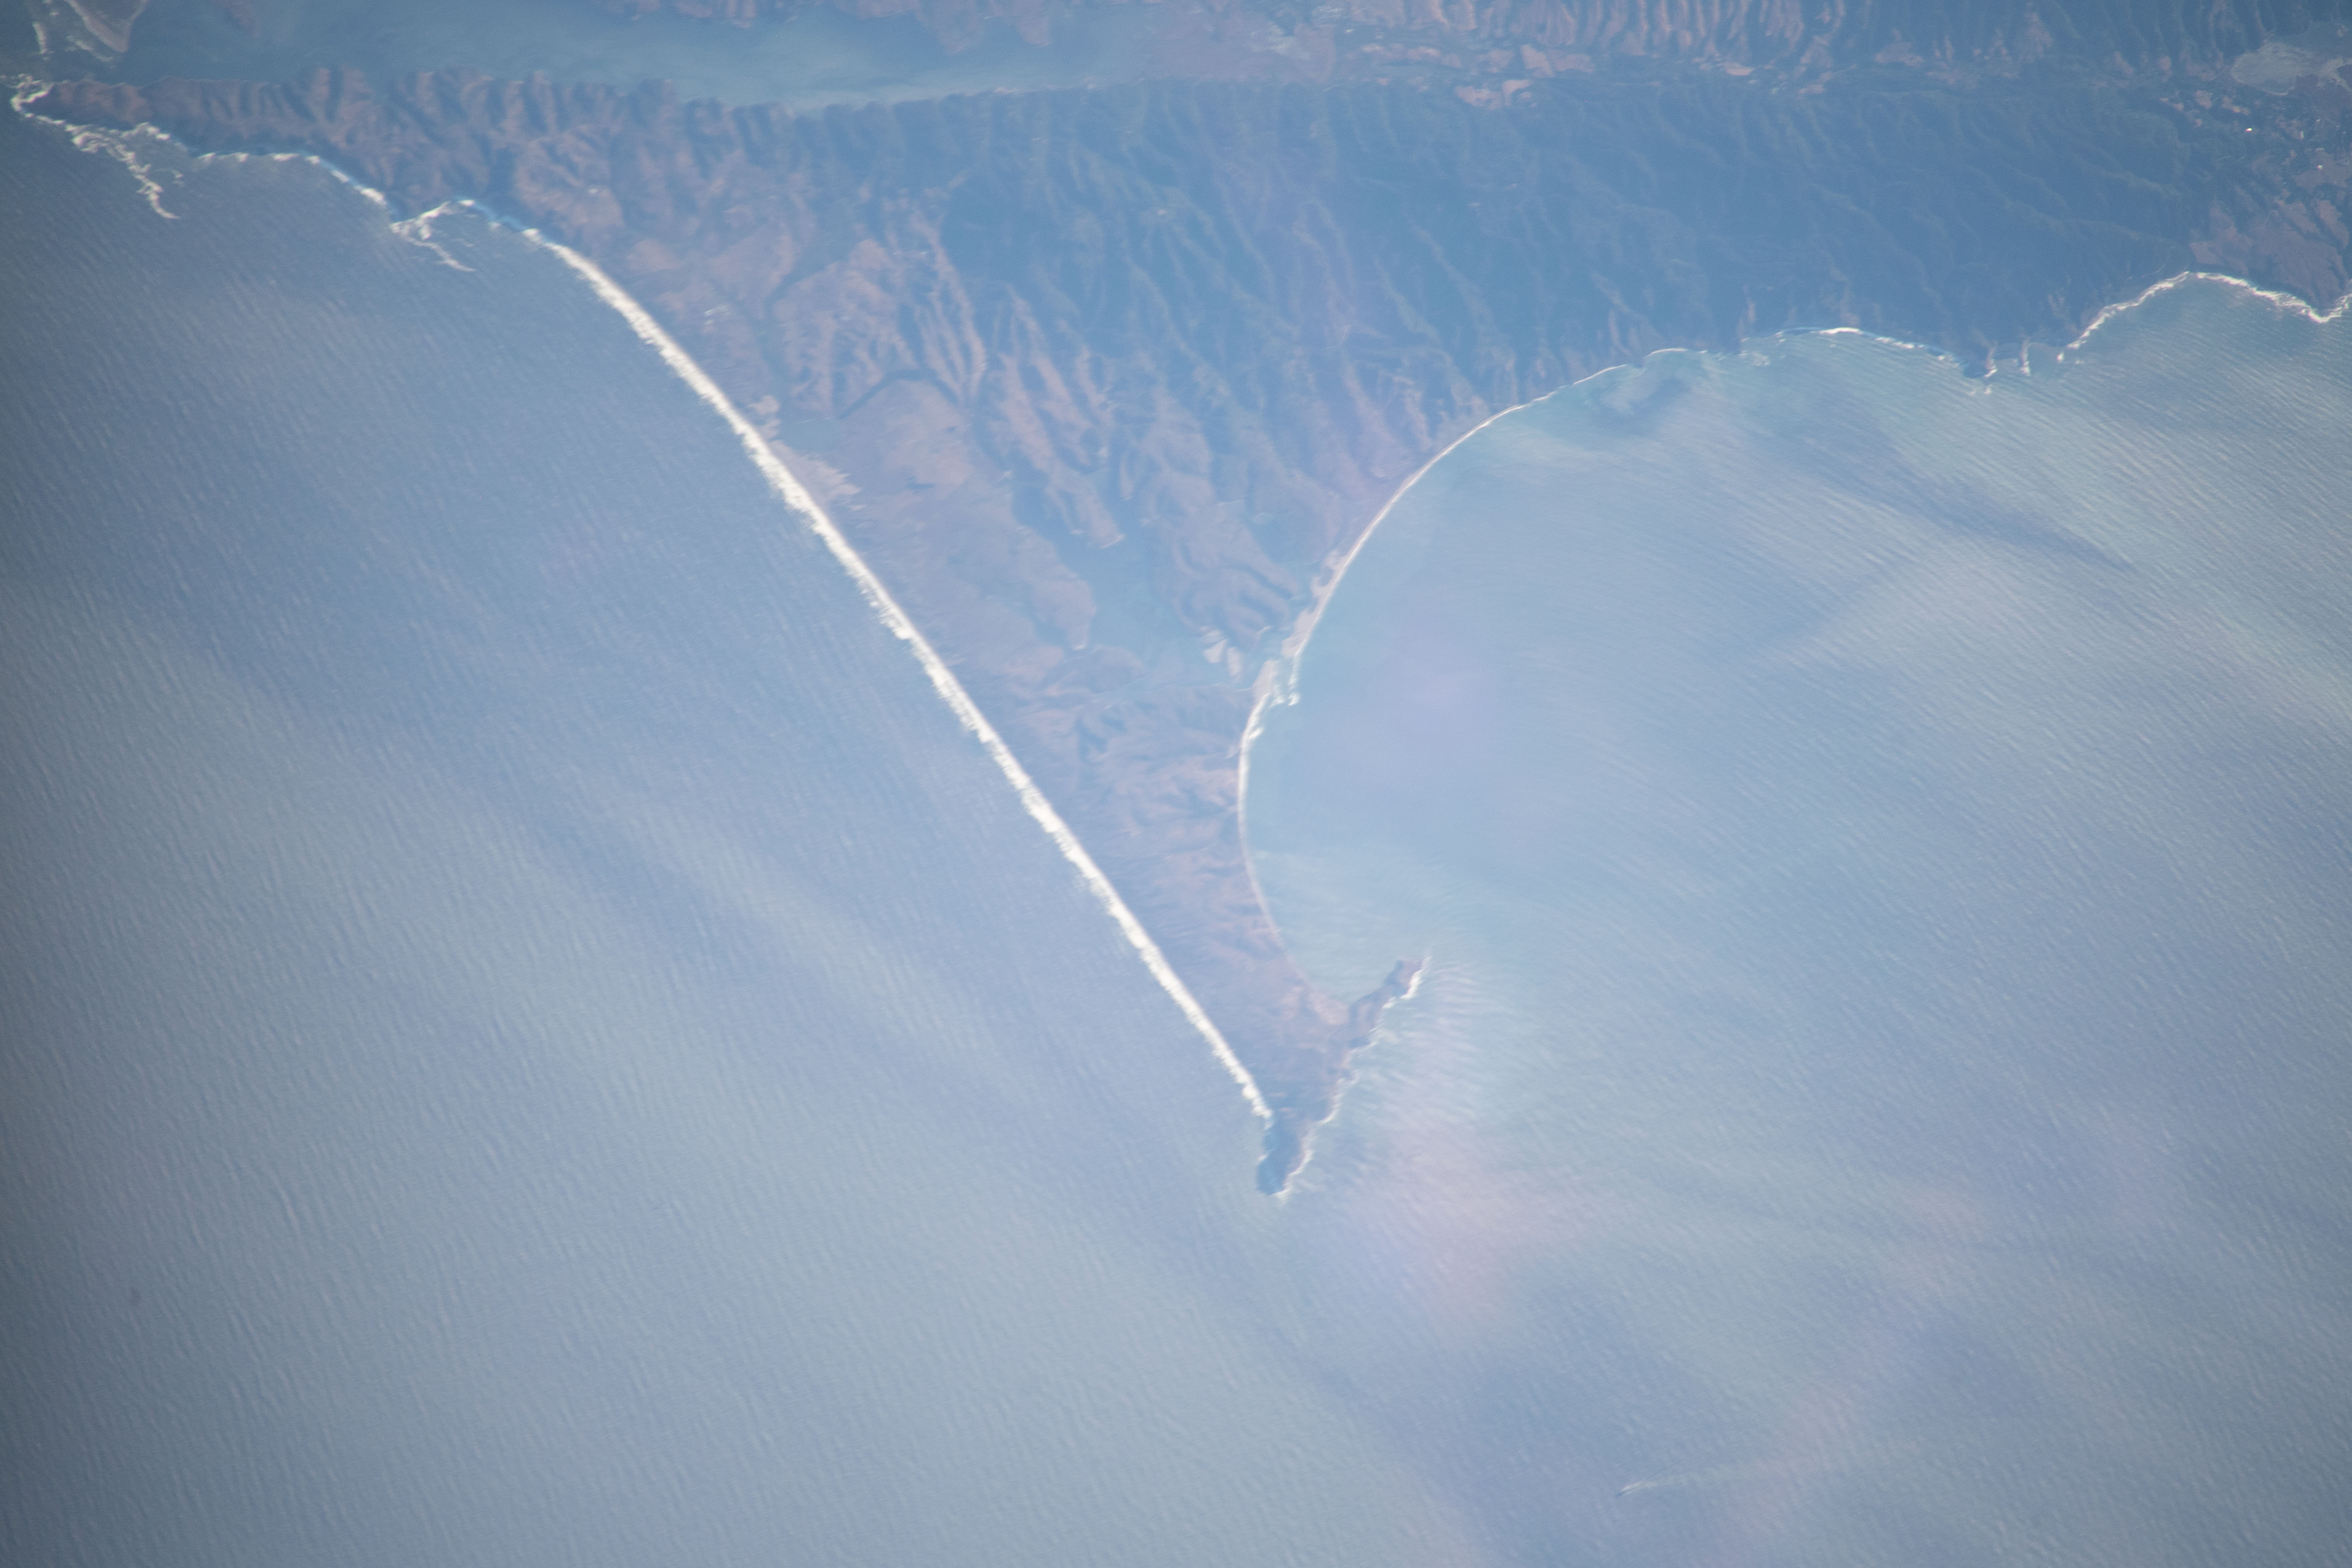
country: USA-CALIFORNIA
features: CHIMNEY ROCK
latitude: 38.0
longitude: -122.9
